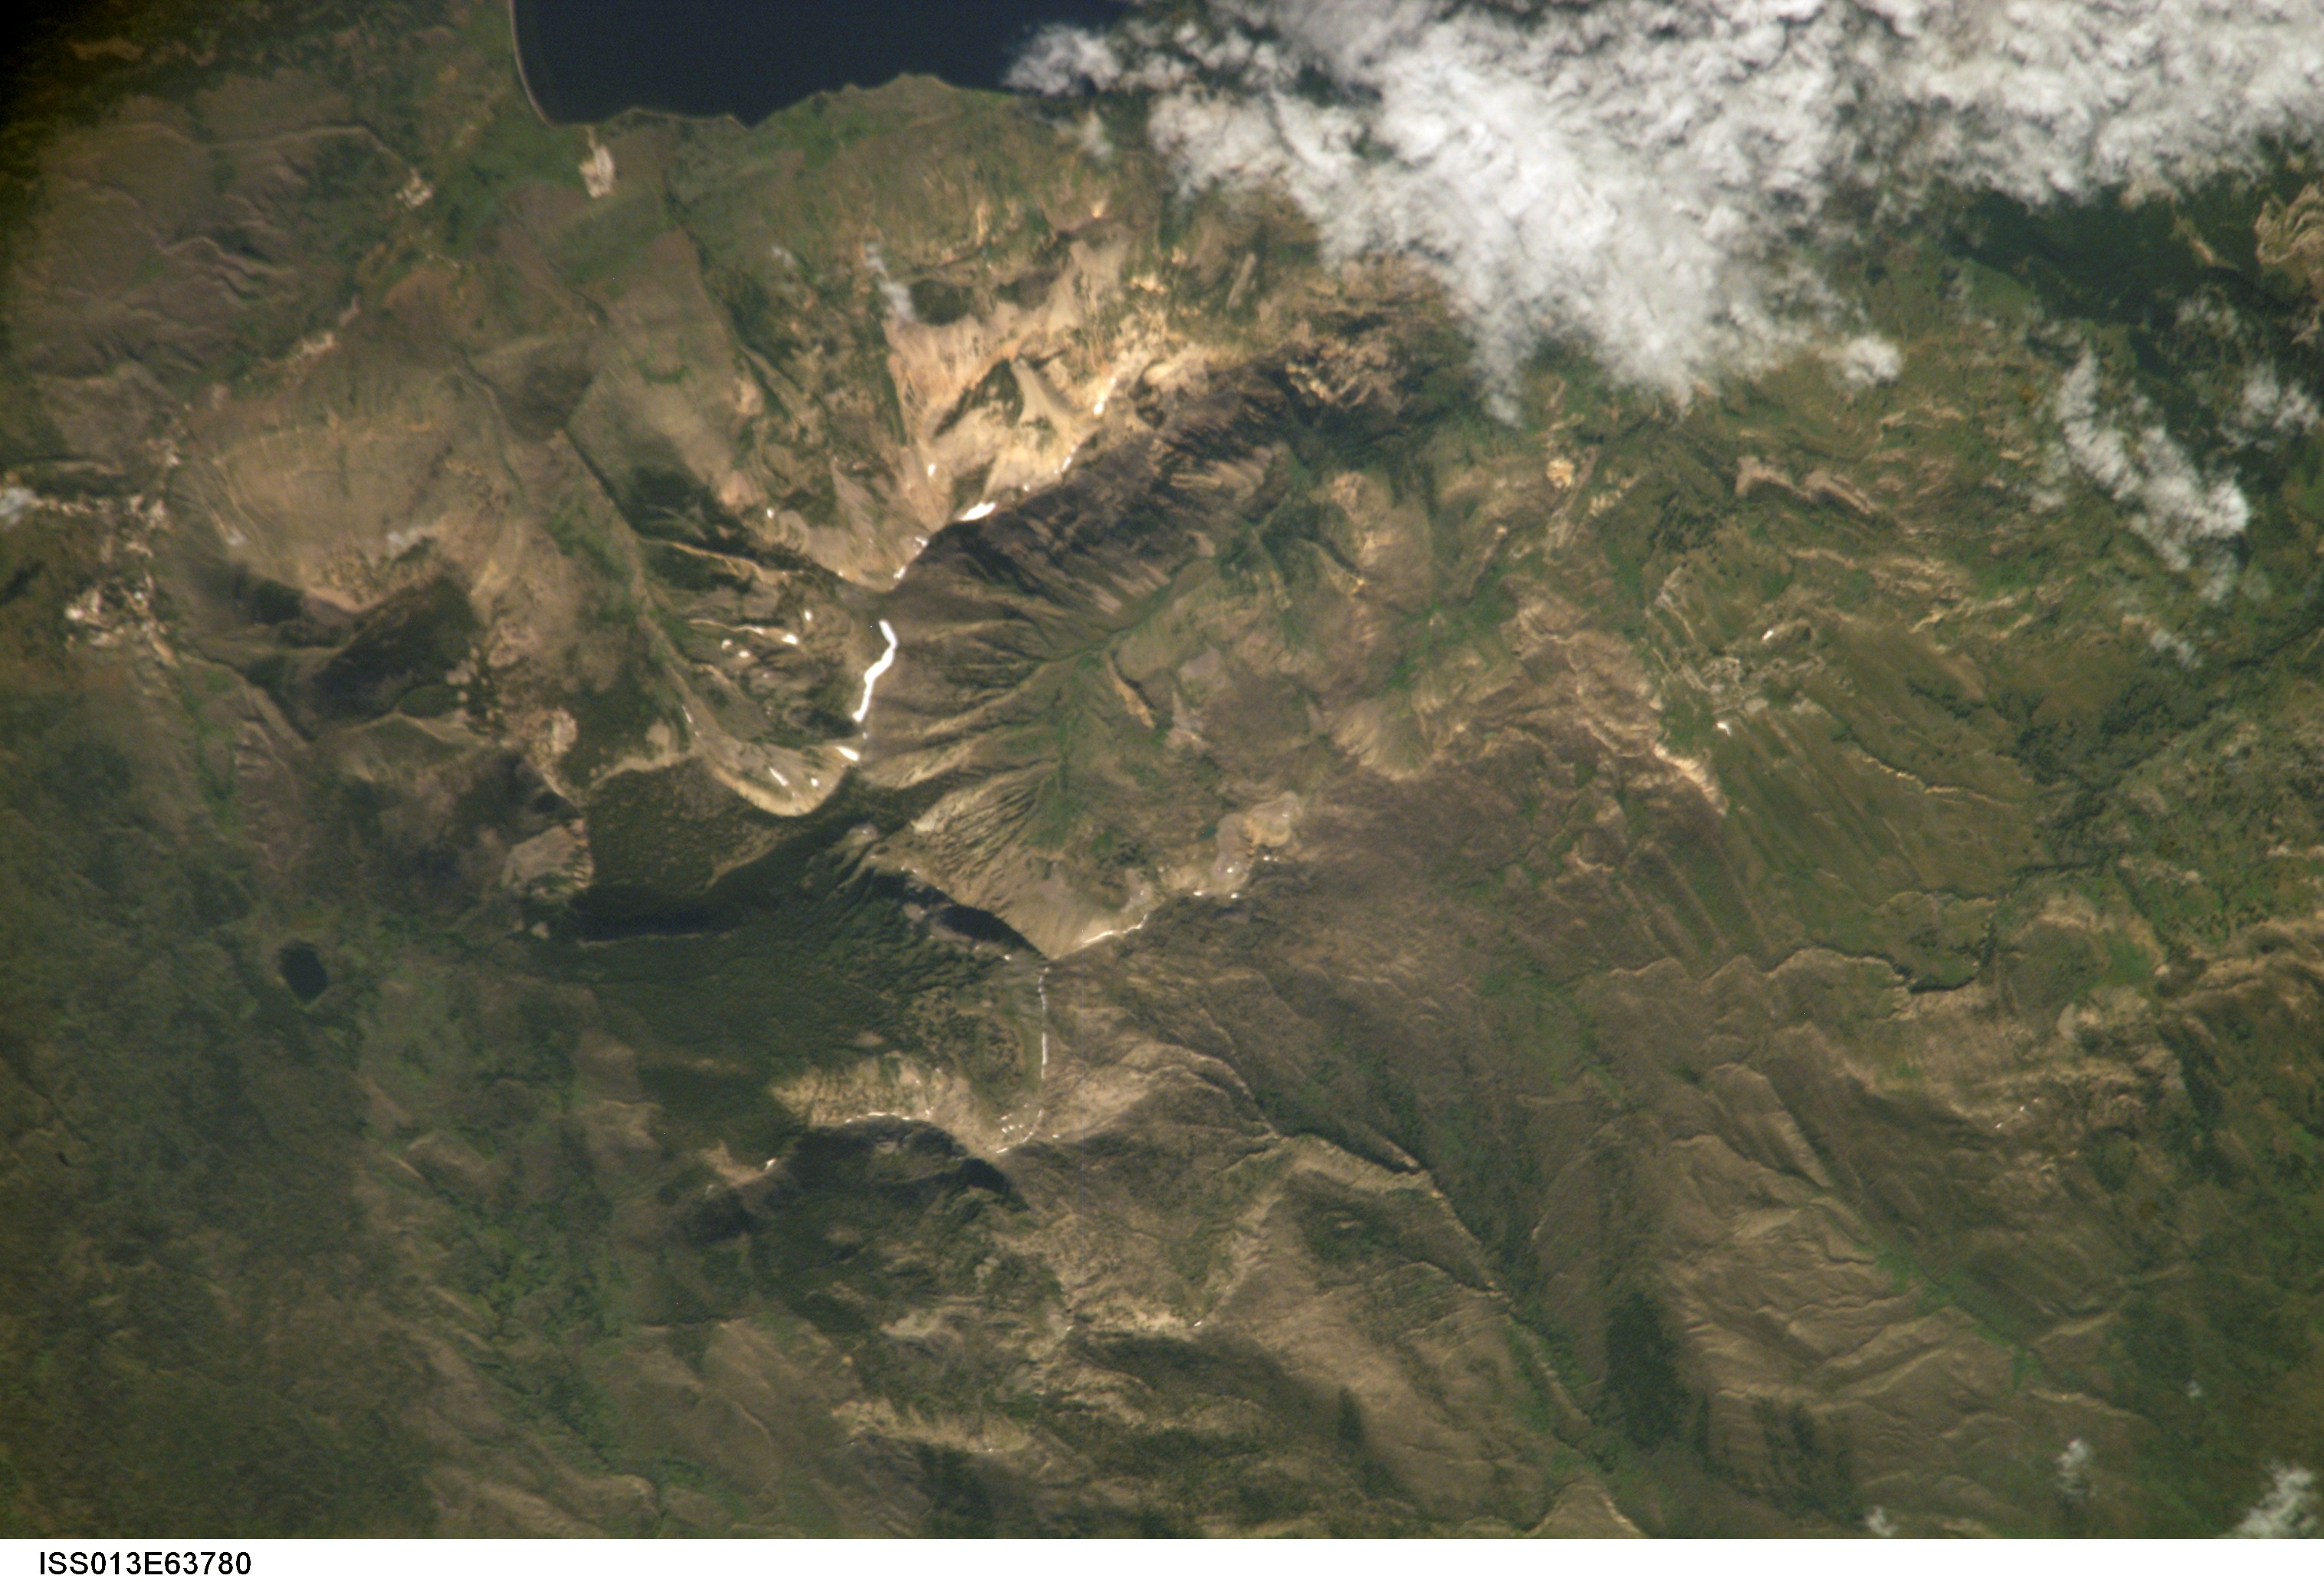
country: USA-WYOMING
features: MOUNT SHERIDAN, ASTER LAKE
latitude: 44.3
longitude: -110.5
